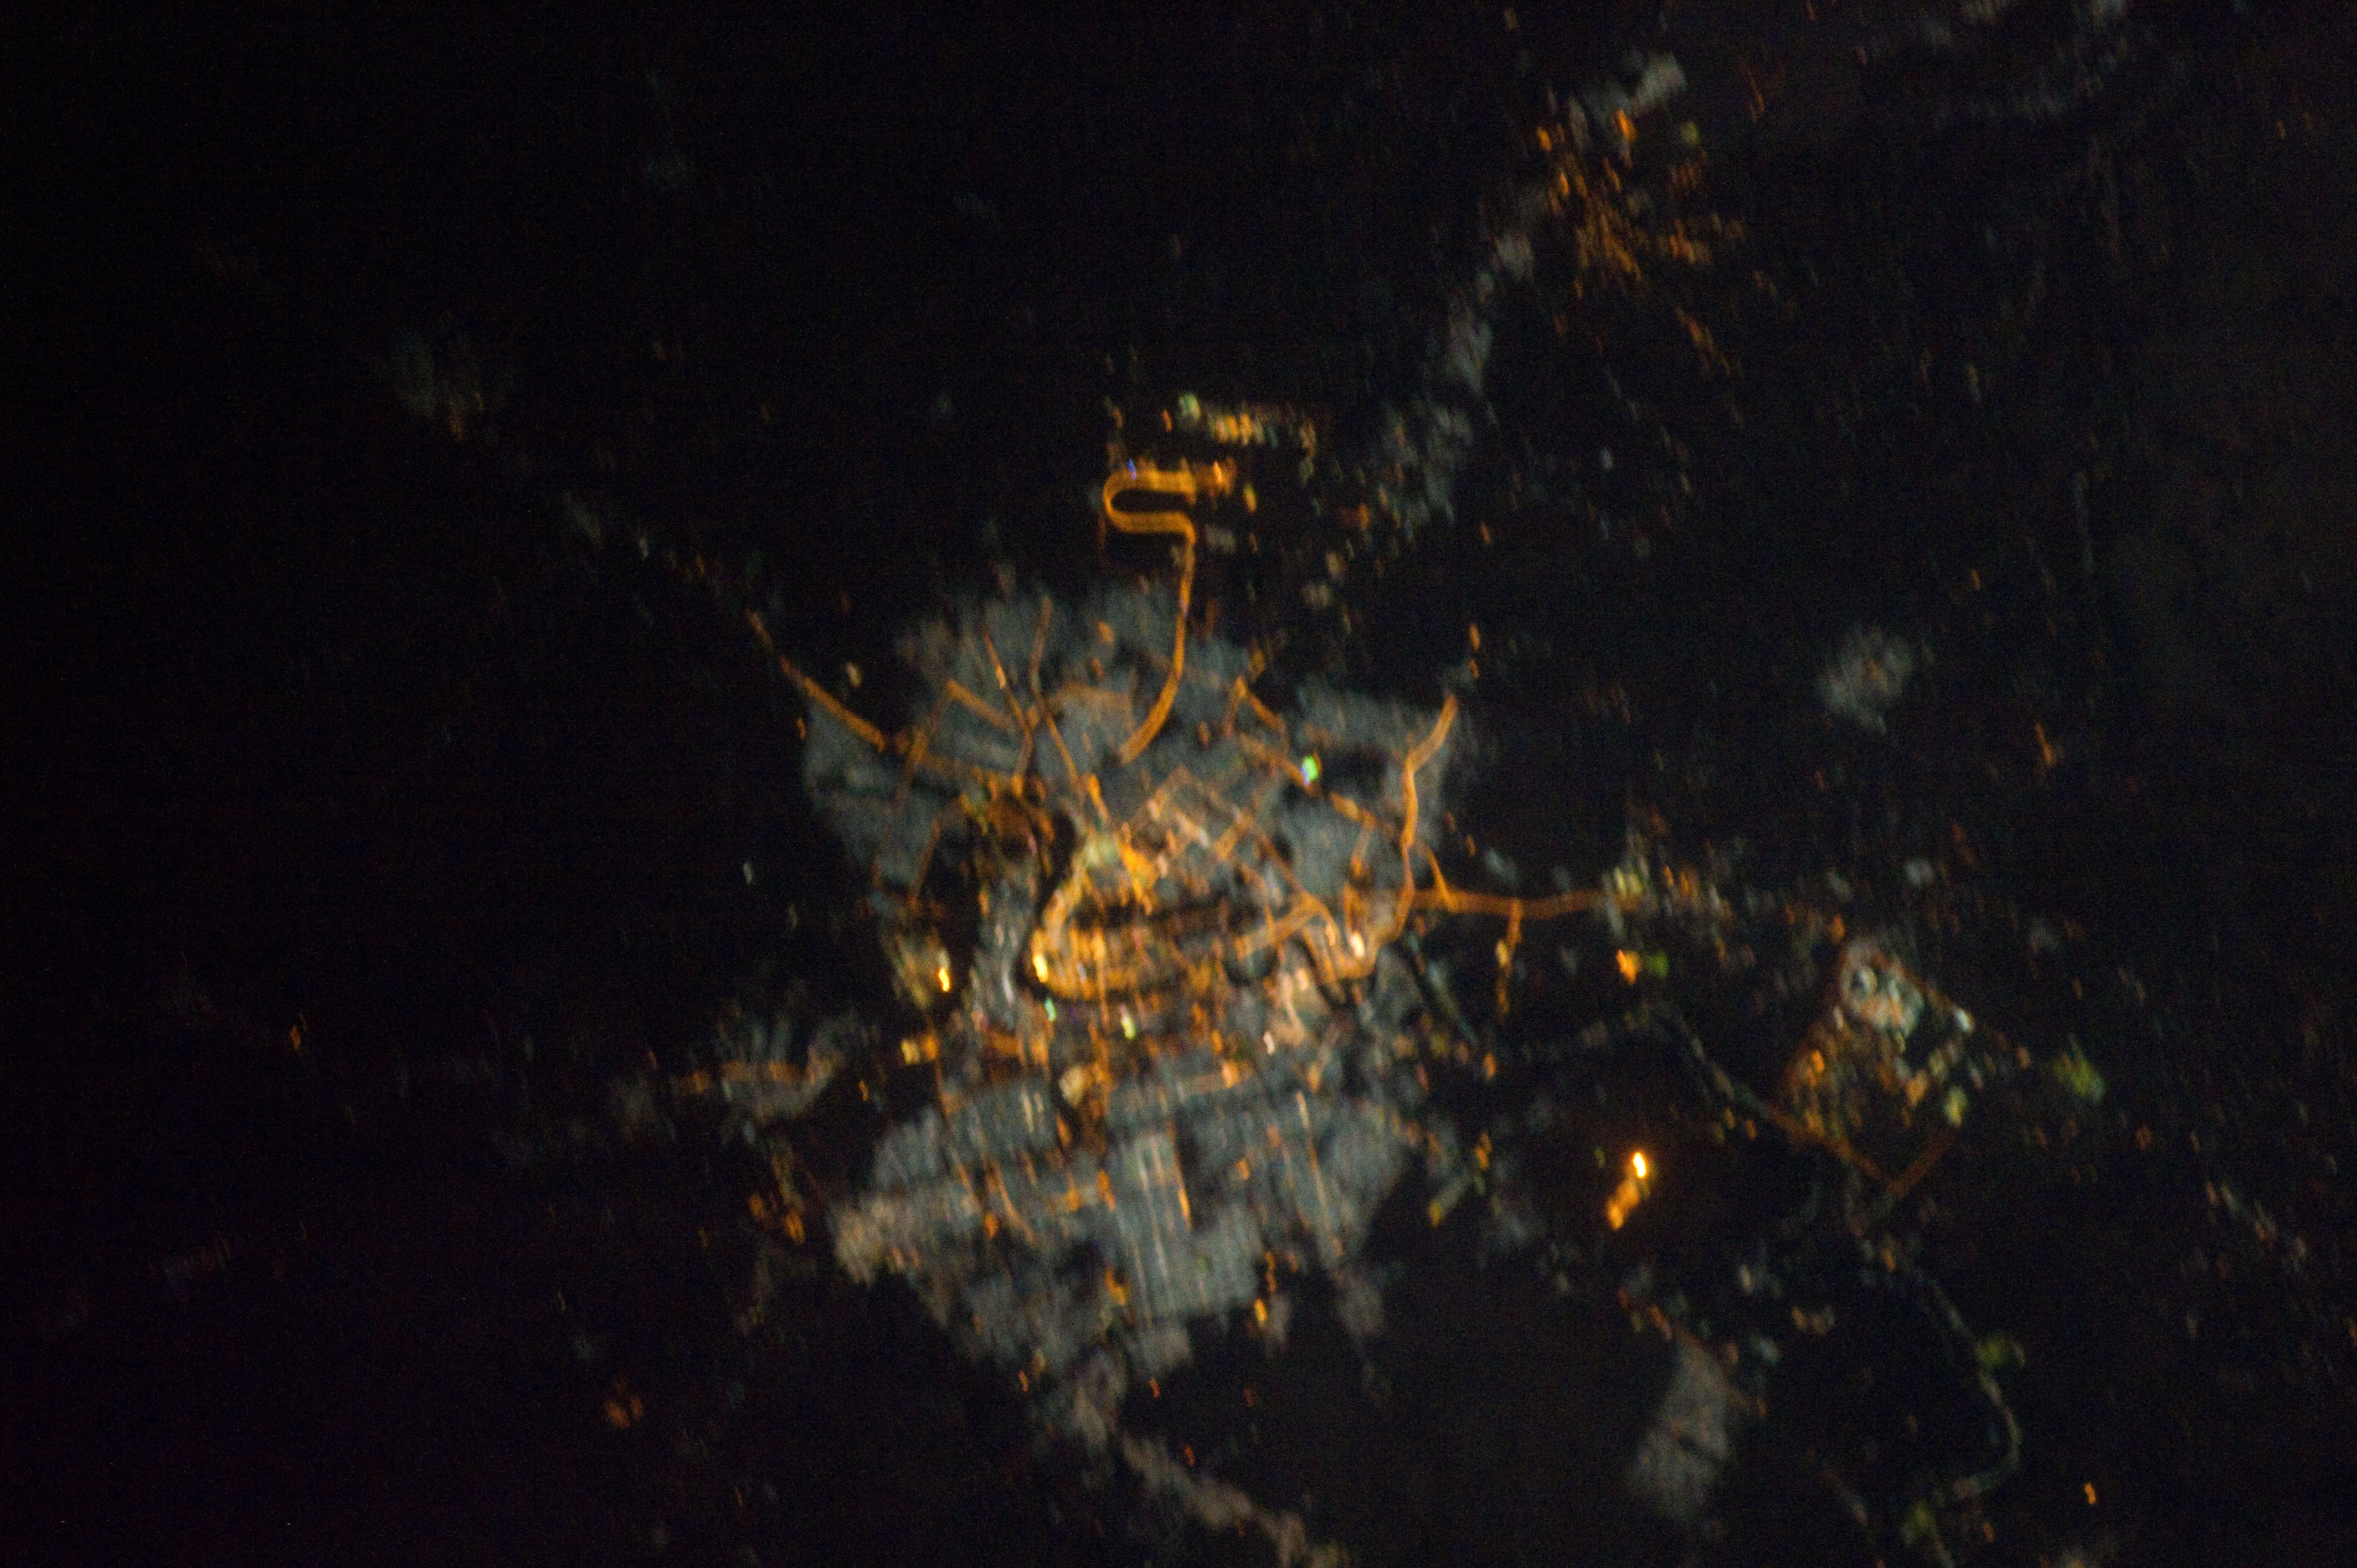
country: IRAQ
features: BAGHDAD AT NIGHT, SOFT
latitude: 33.3
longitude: 44.3
